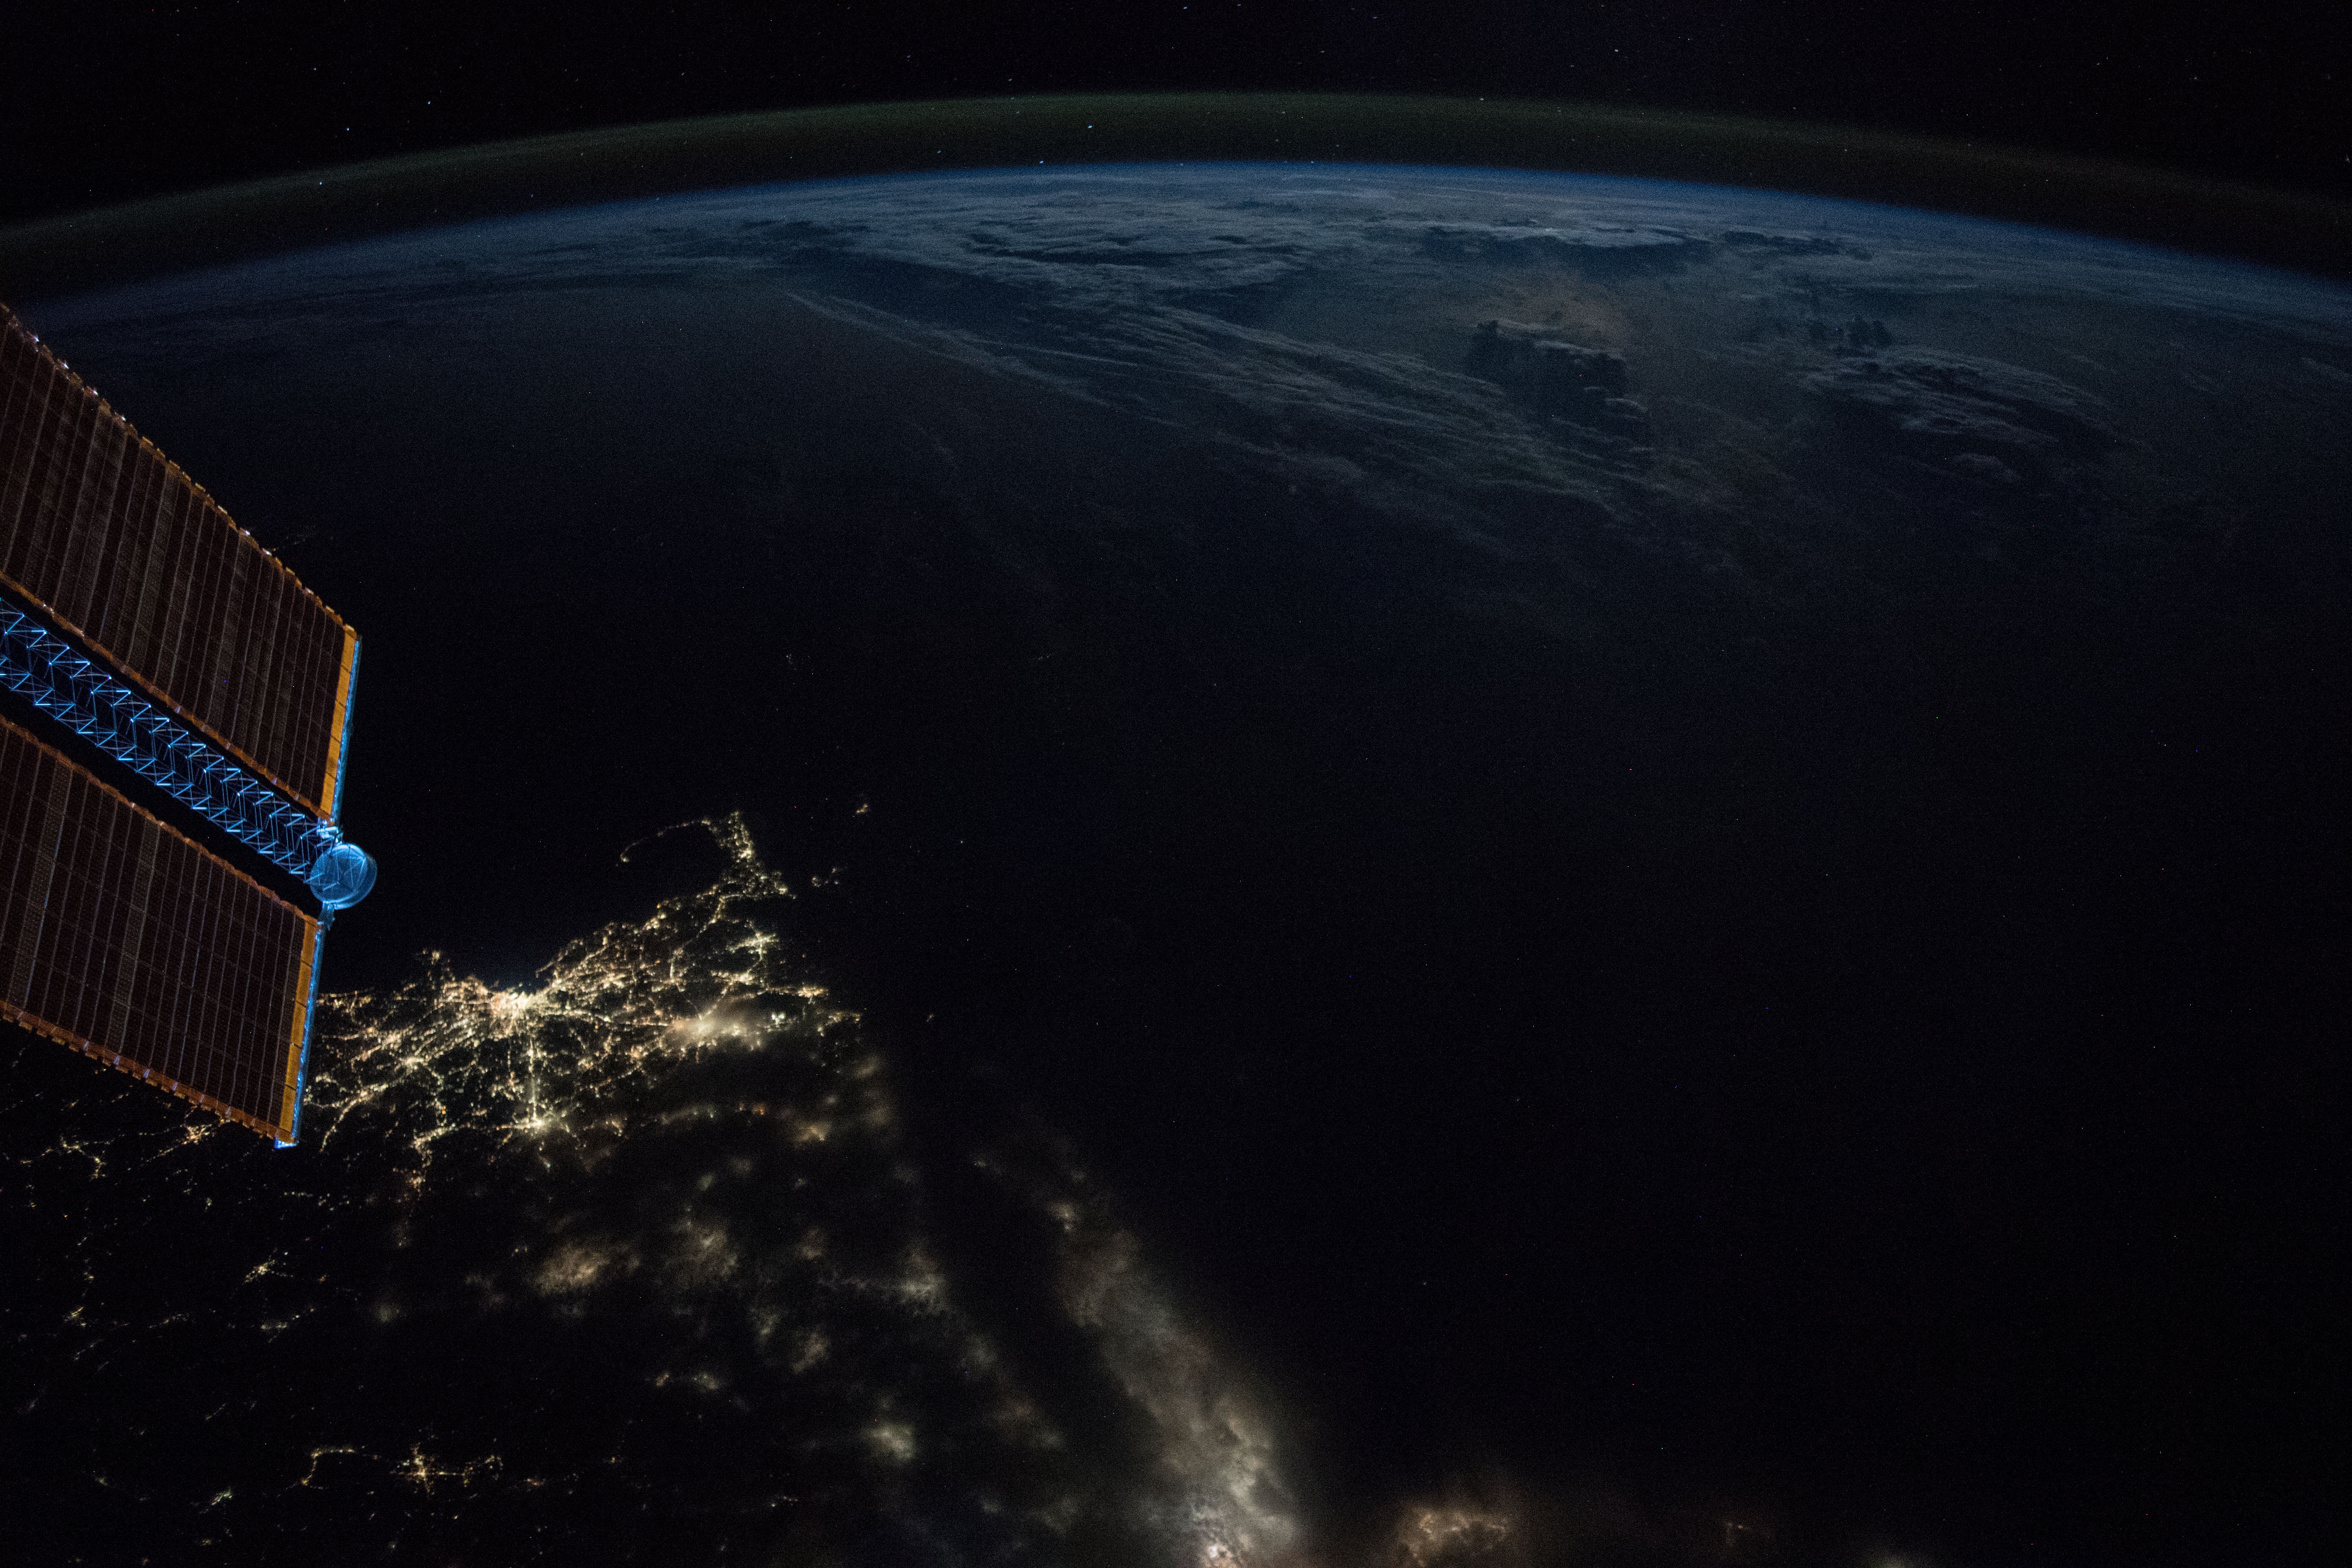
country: ATLANTIC OCEAN
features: LONG ISLAND, BOSTON CITY, RHODE ISLAND, CAPE COD BAY, BLOCK ISLAND, NEW BEDFORD CITY, BUZZARDS BAY, PROVIDENCE CITY, EARTH LIMB, NIGHT
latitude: 40.2
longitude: -70.5
